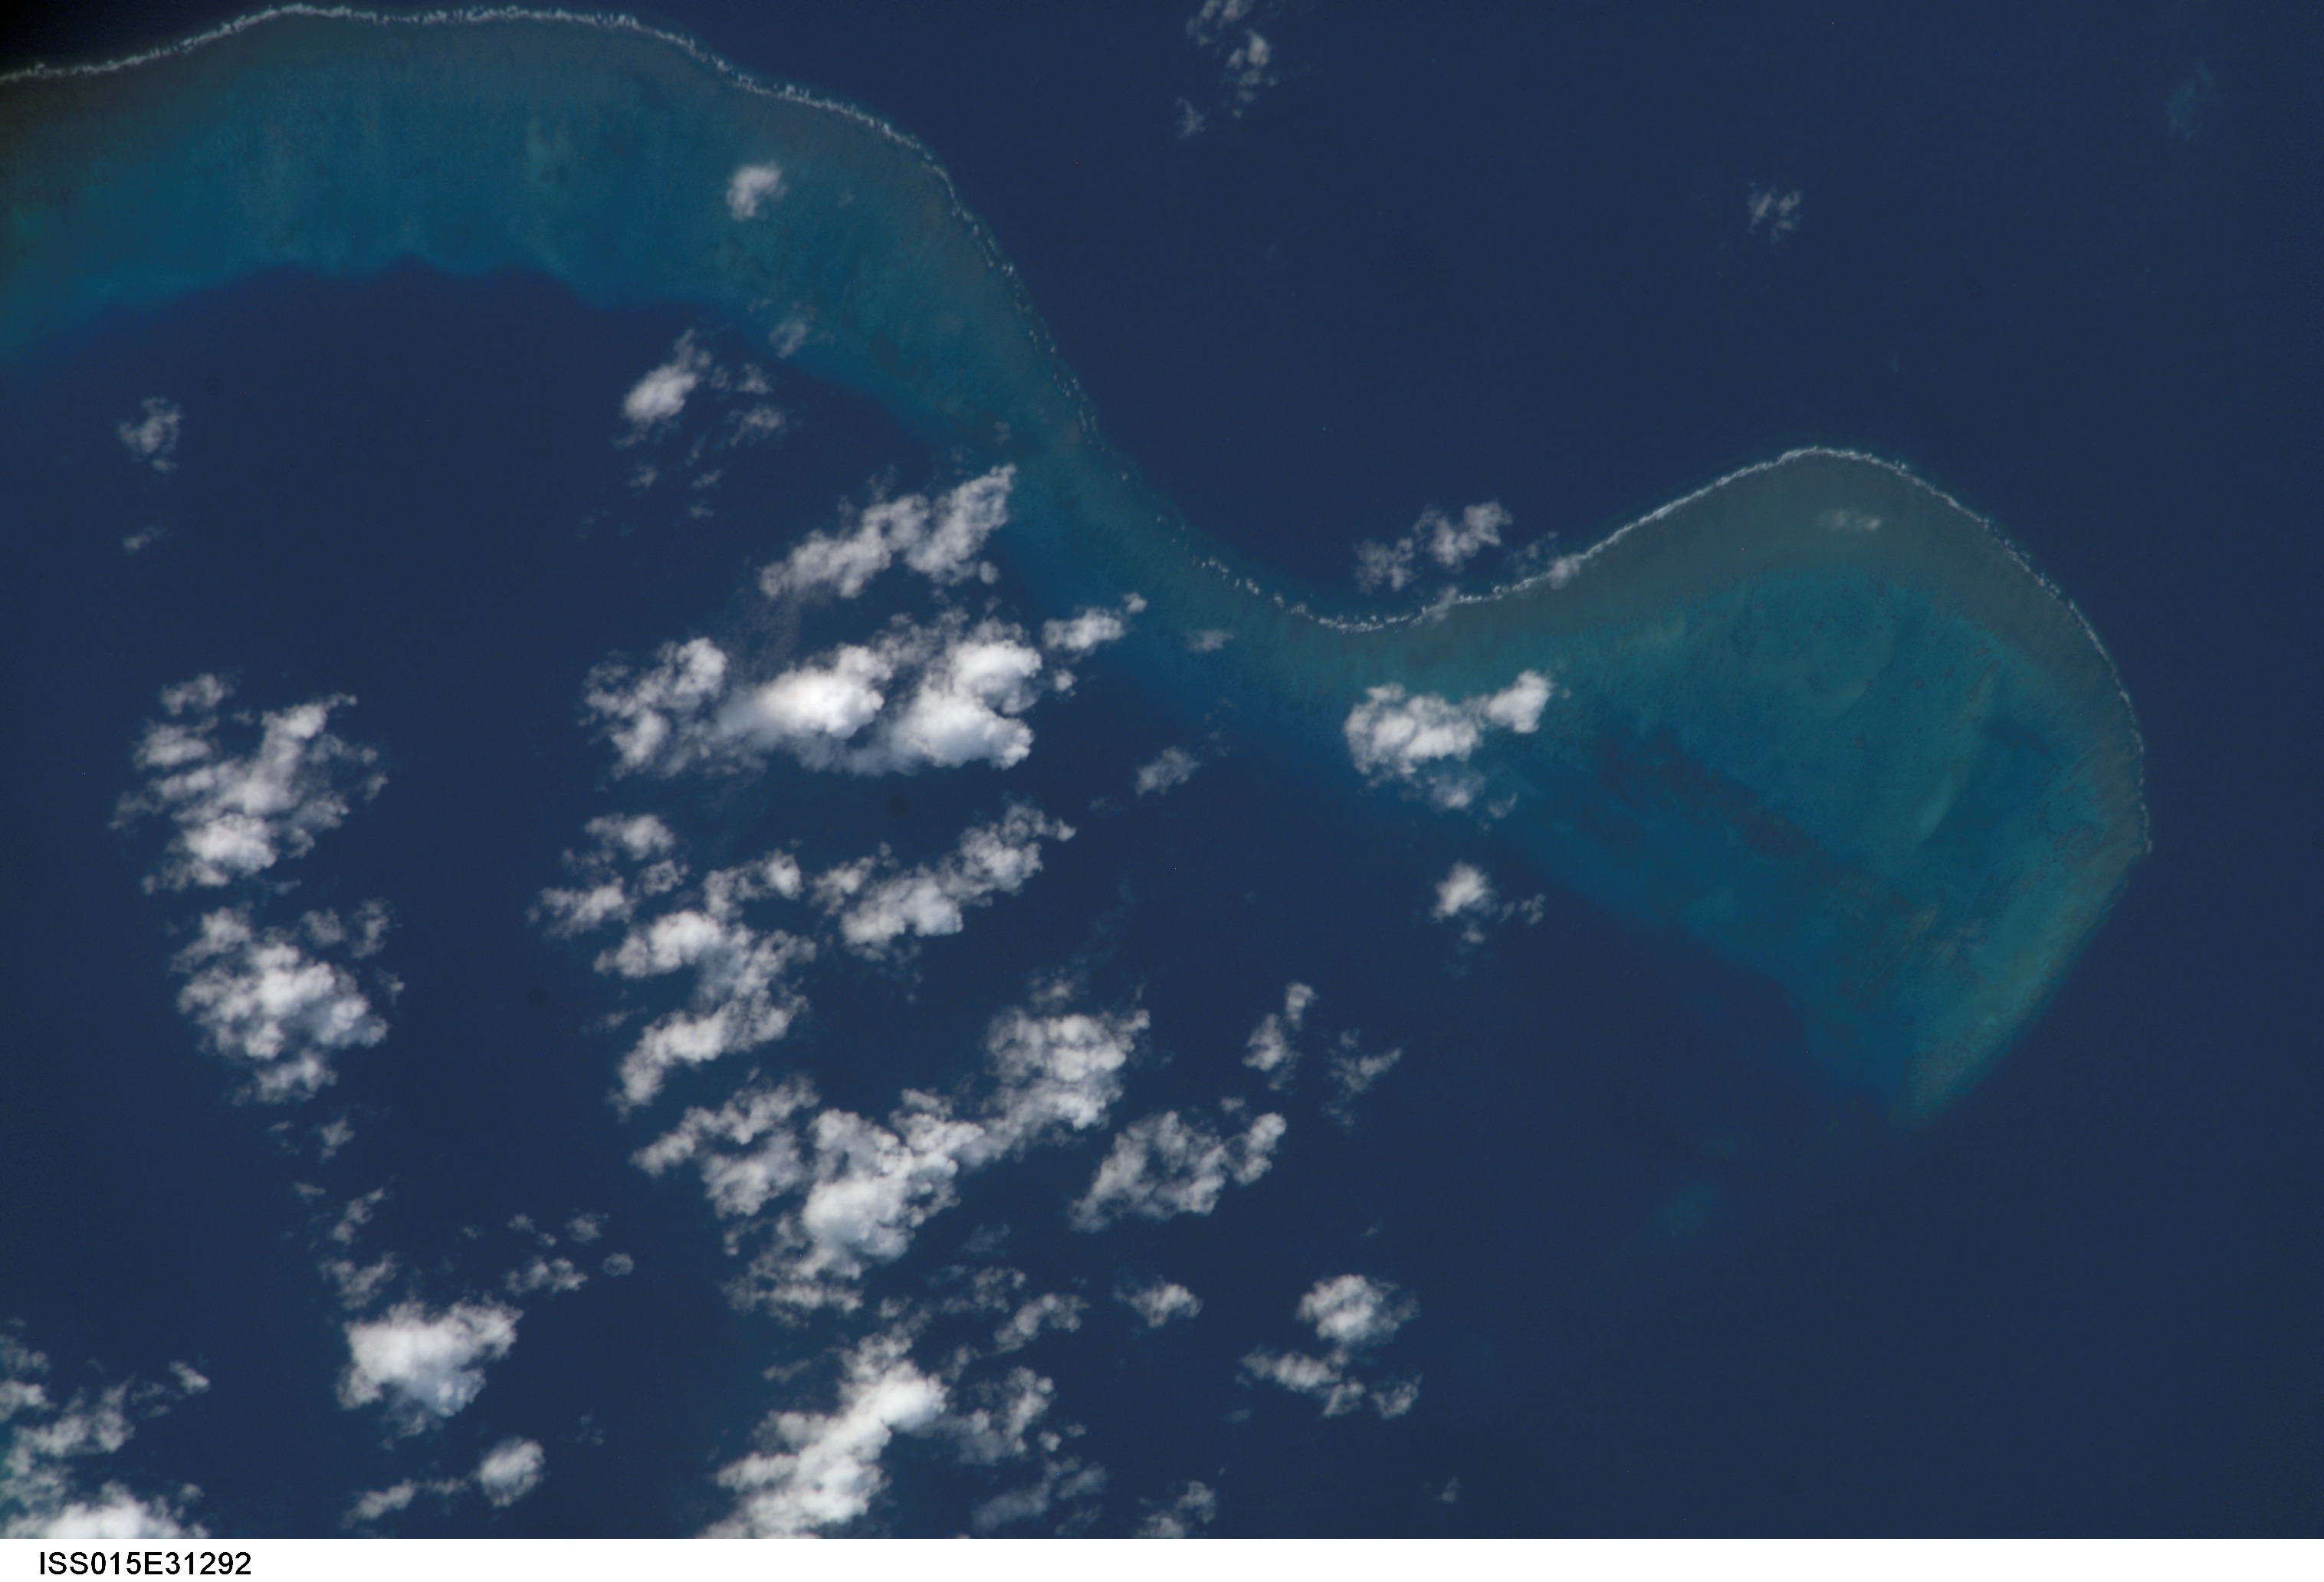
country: CORAL SEA
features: E. HOLMES REEF
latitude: -16.5
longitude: 148.1
